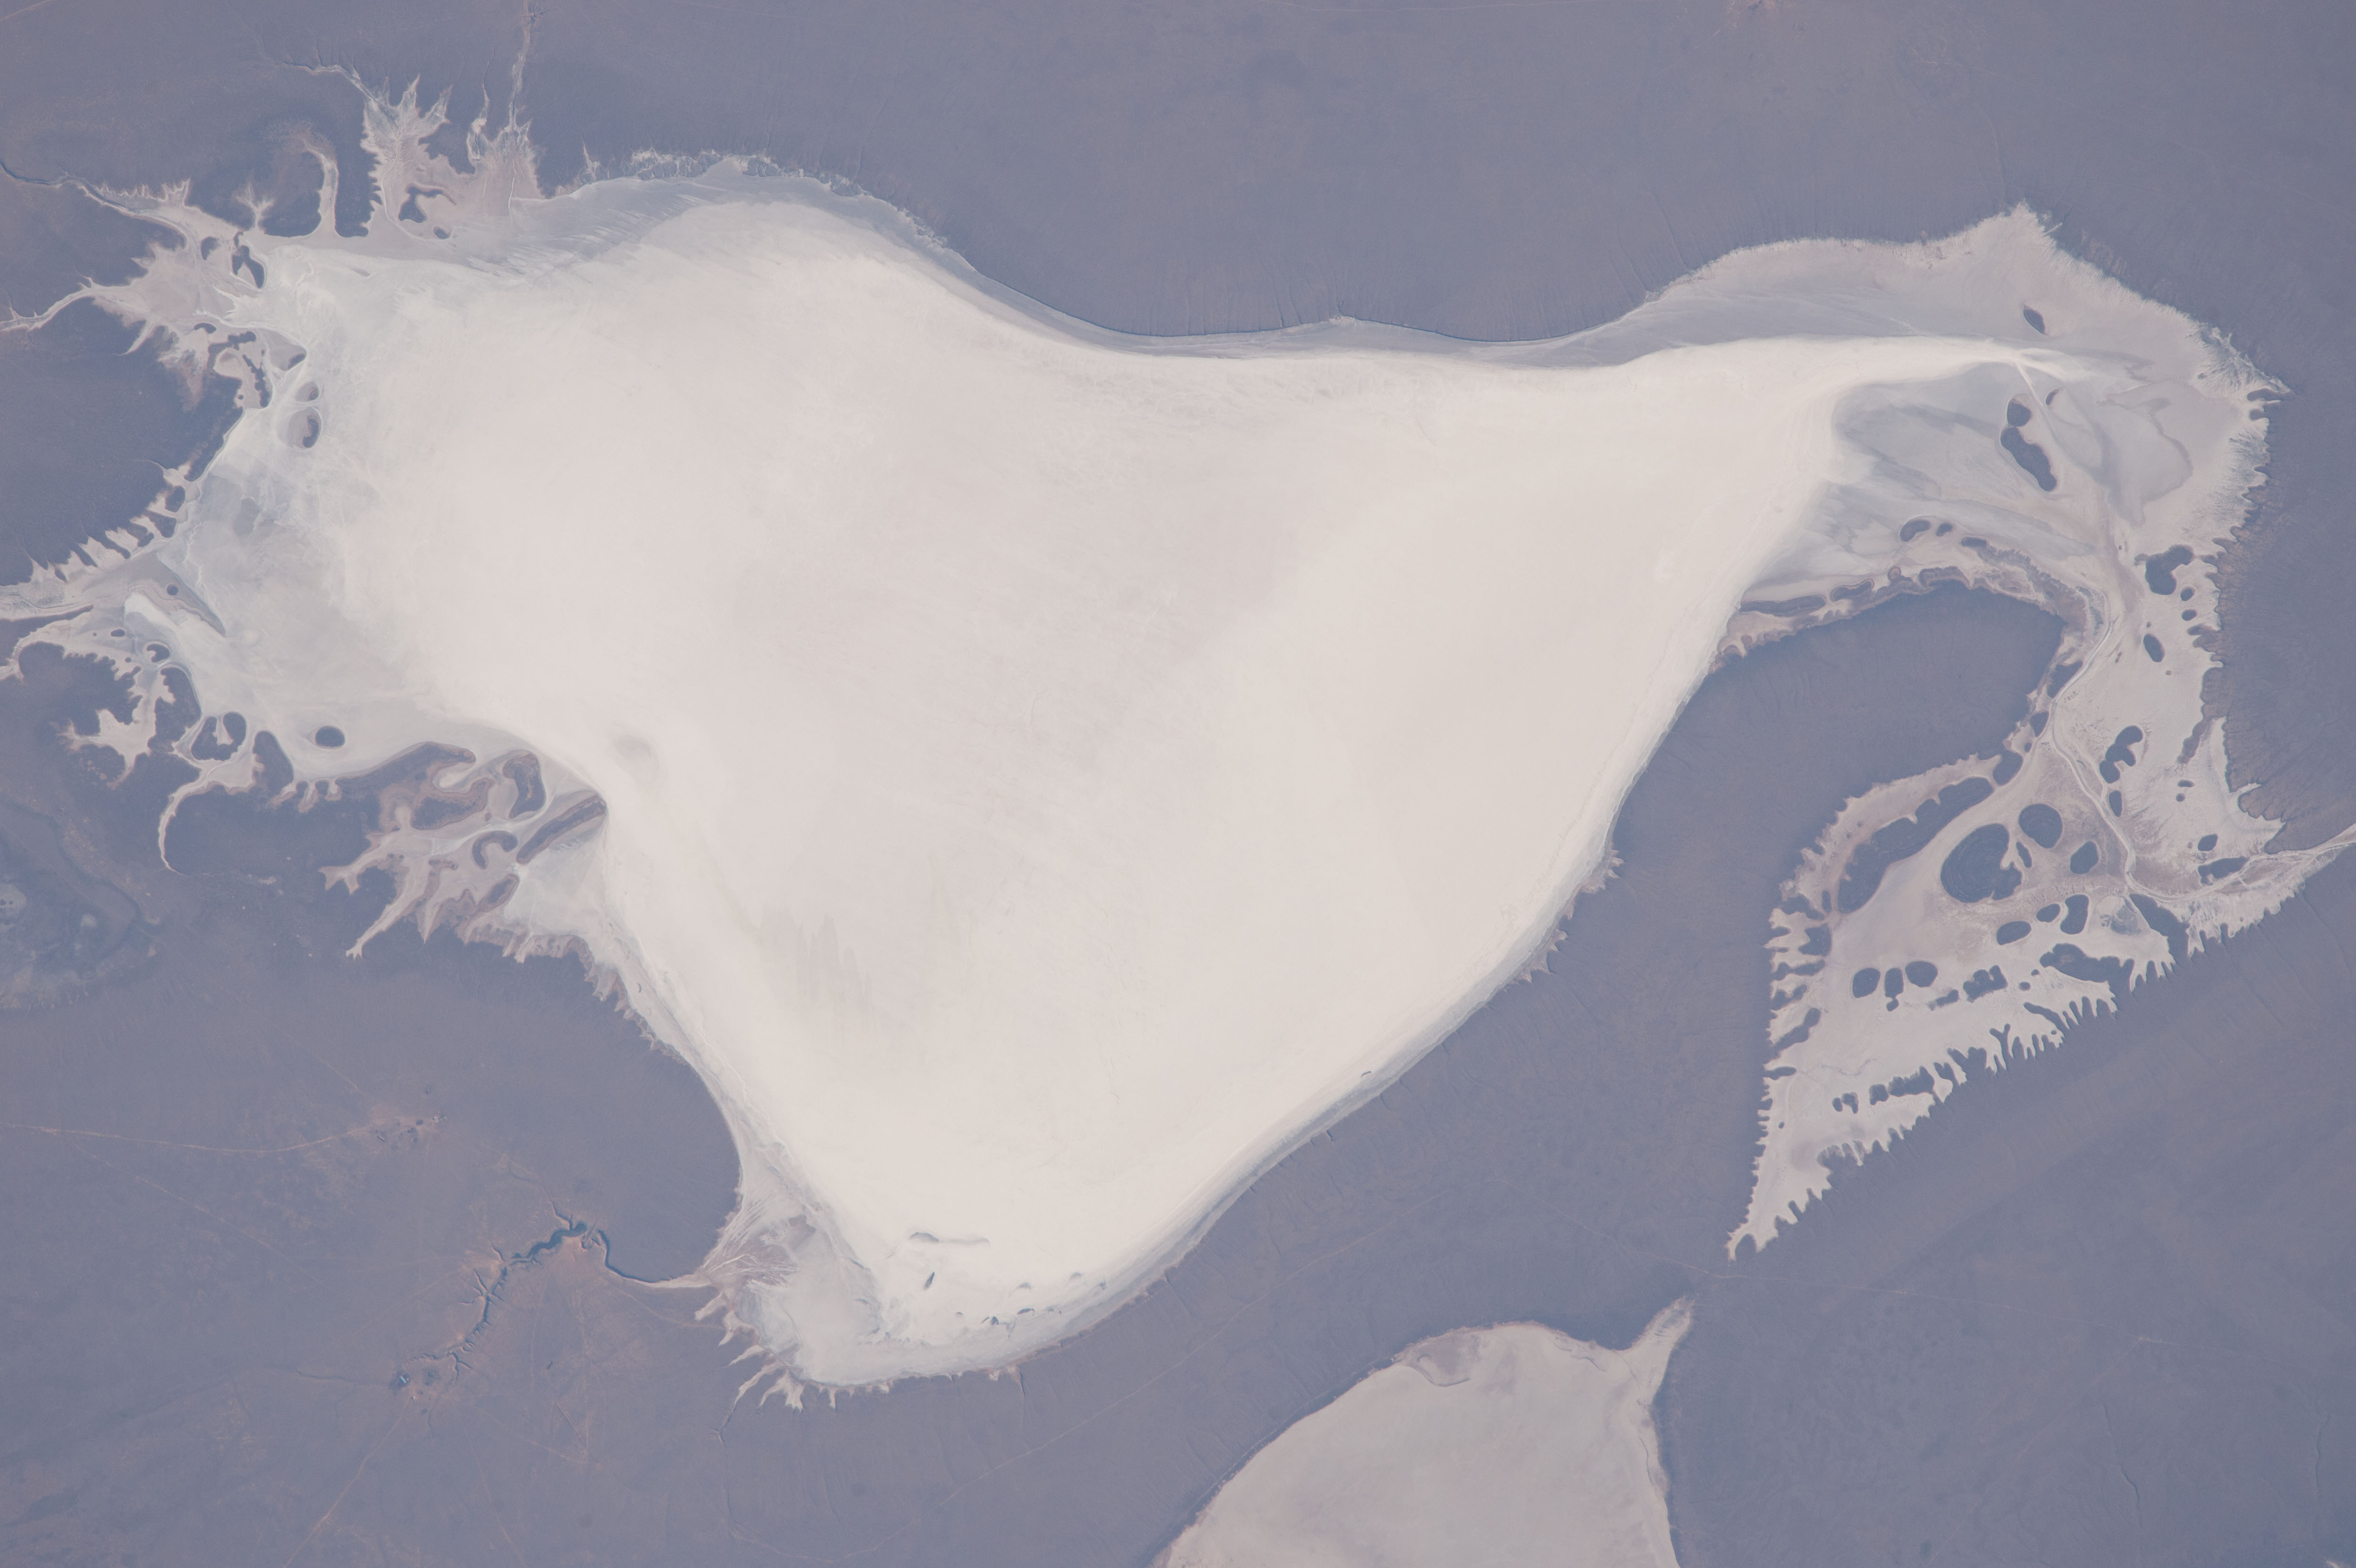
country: KAZAKHSTAN
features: DRY LAKE BED WEST OF DZHANATALA, ROADS, RAVINE, ISLETS
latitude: 49.3
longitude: 48.6
